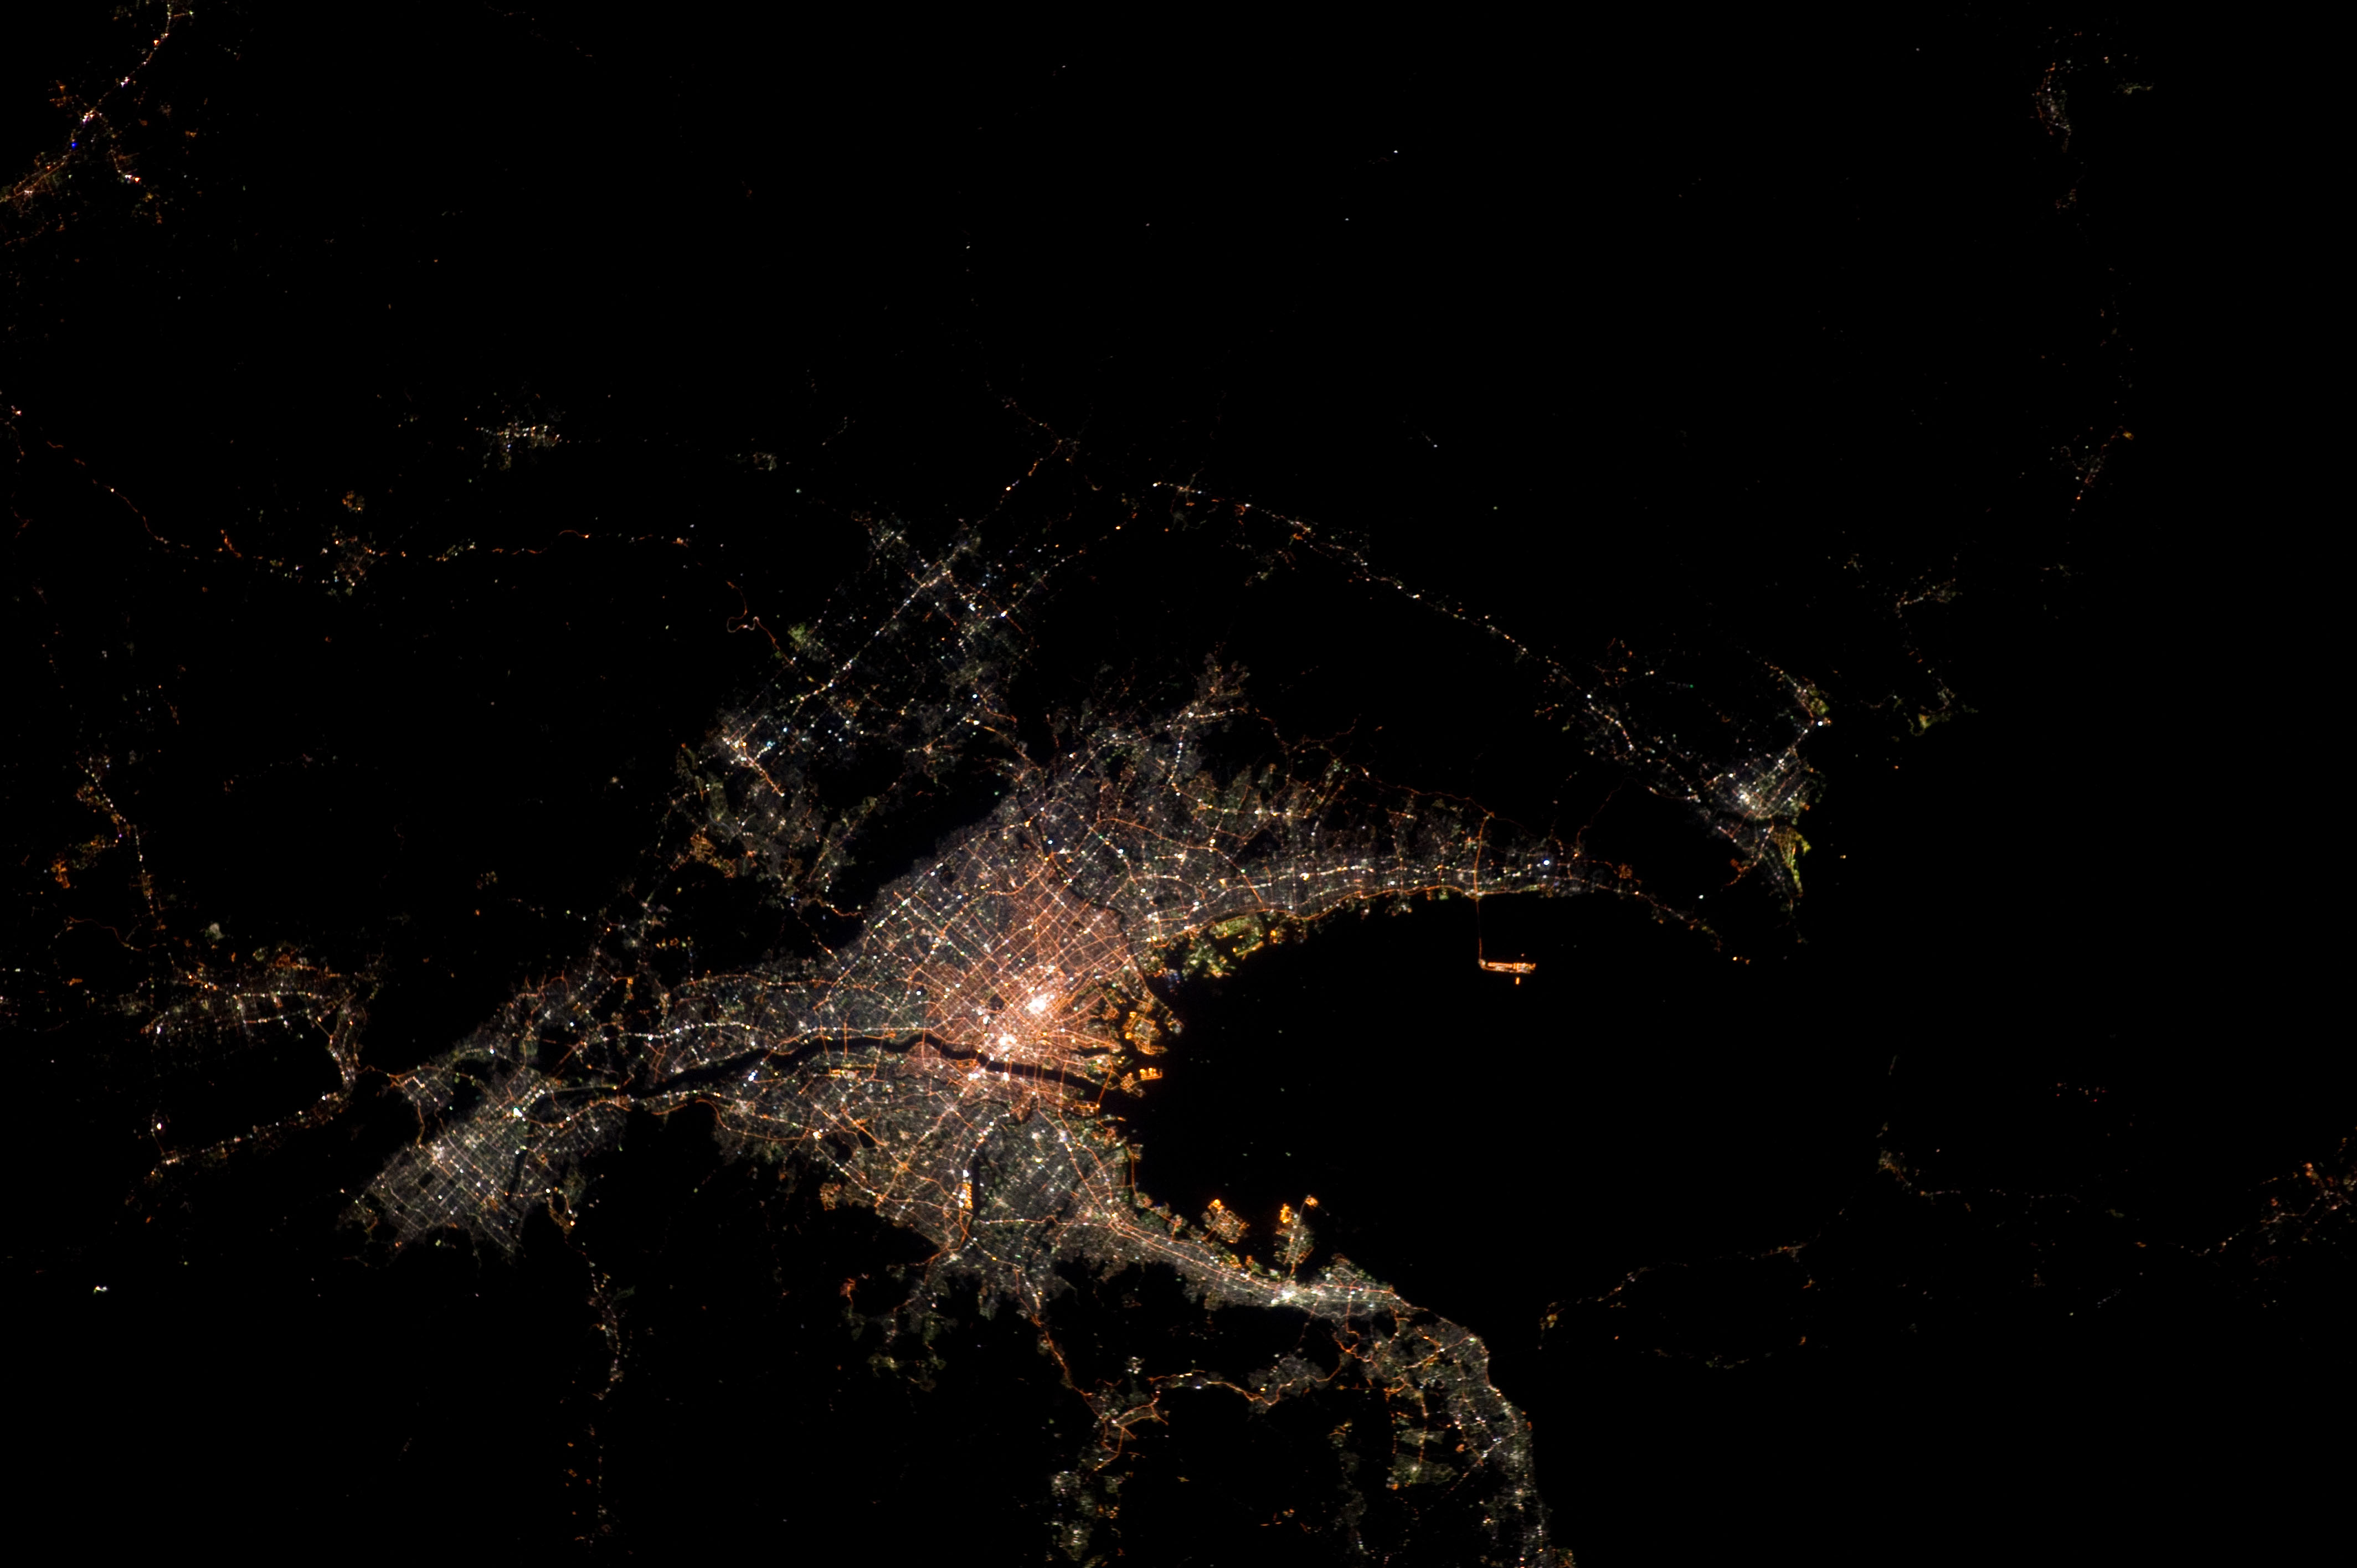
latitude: 34.7
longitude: 135.4
